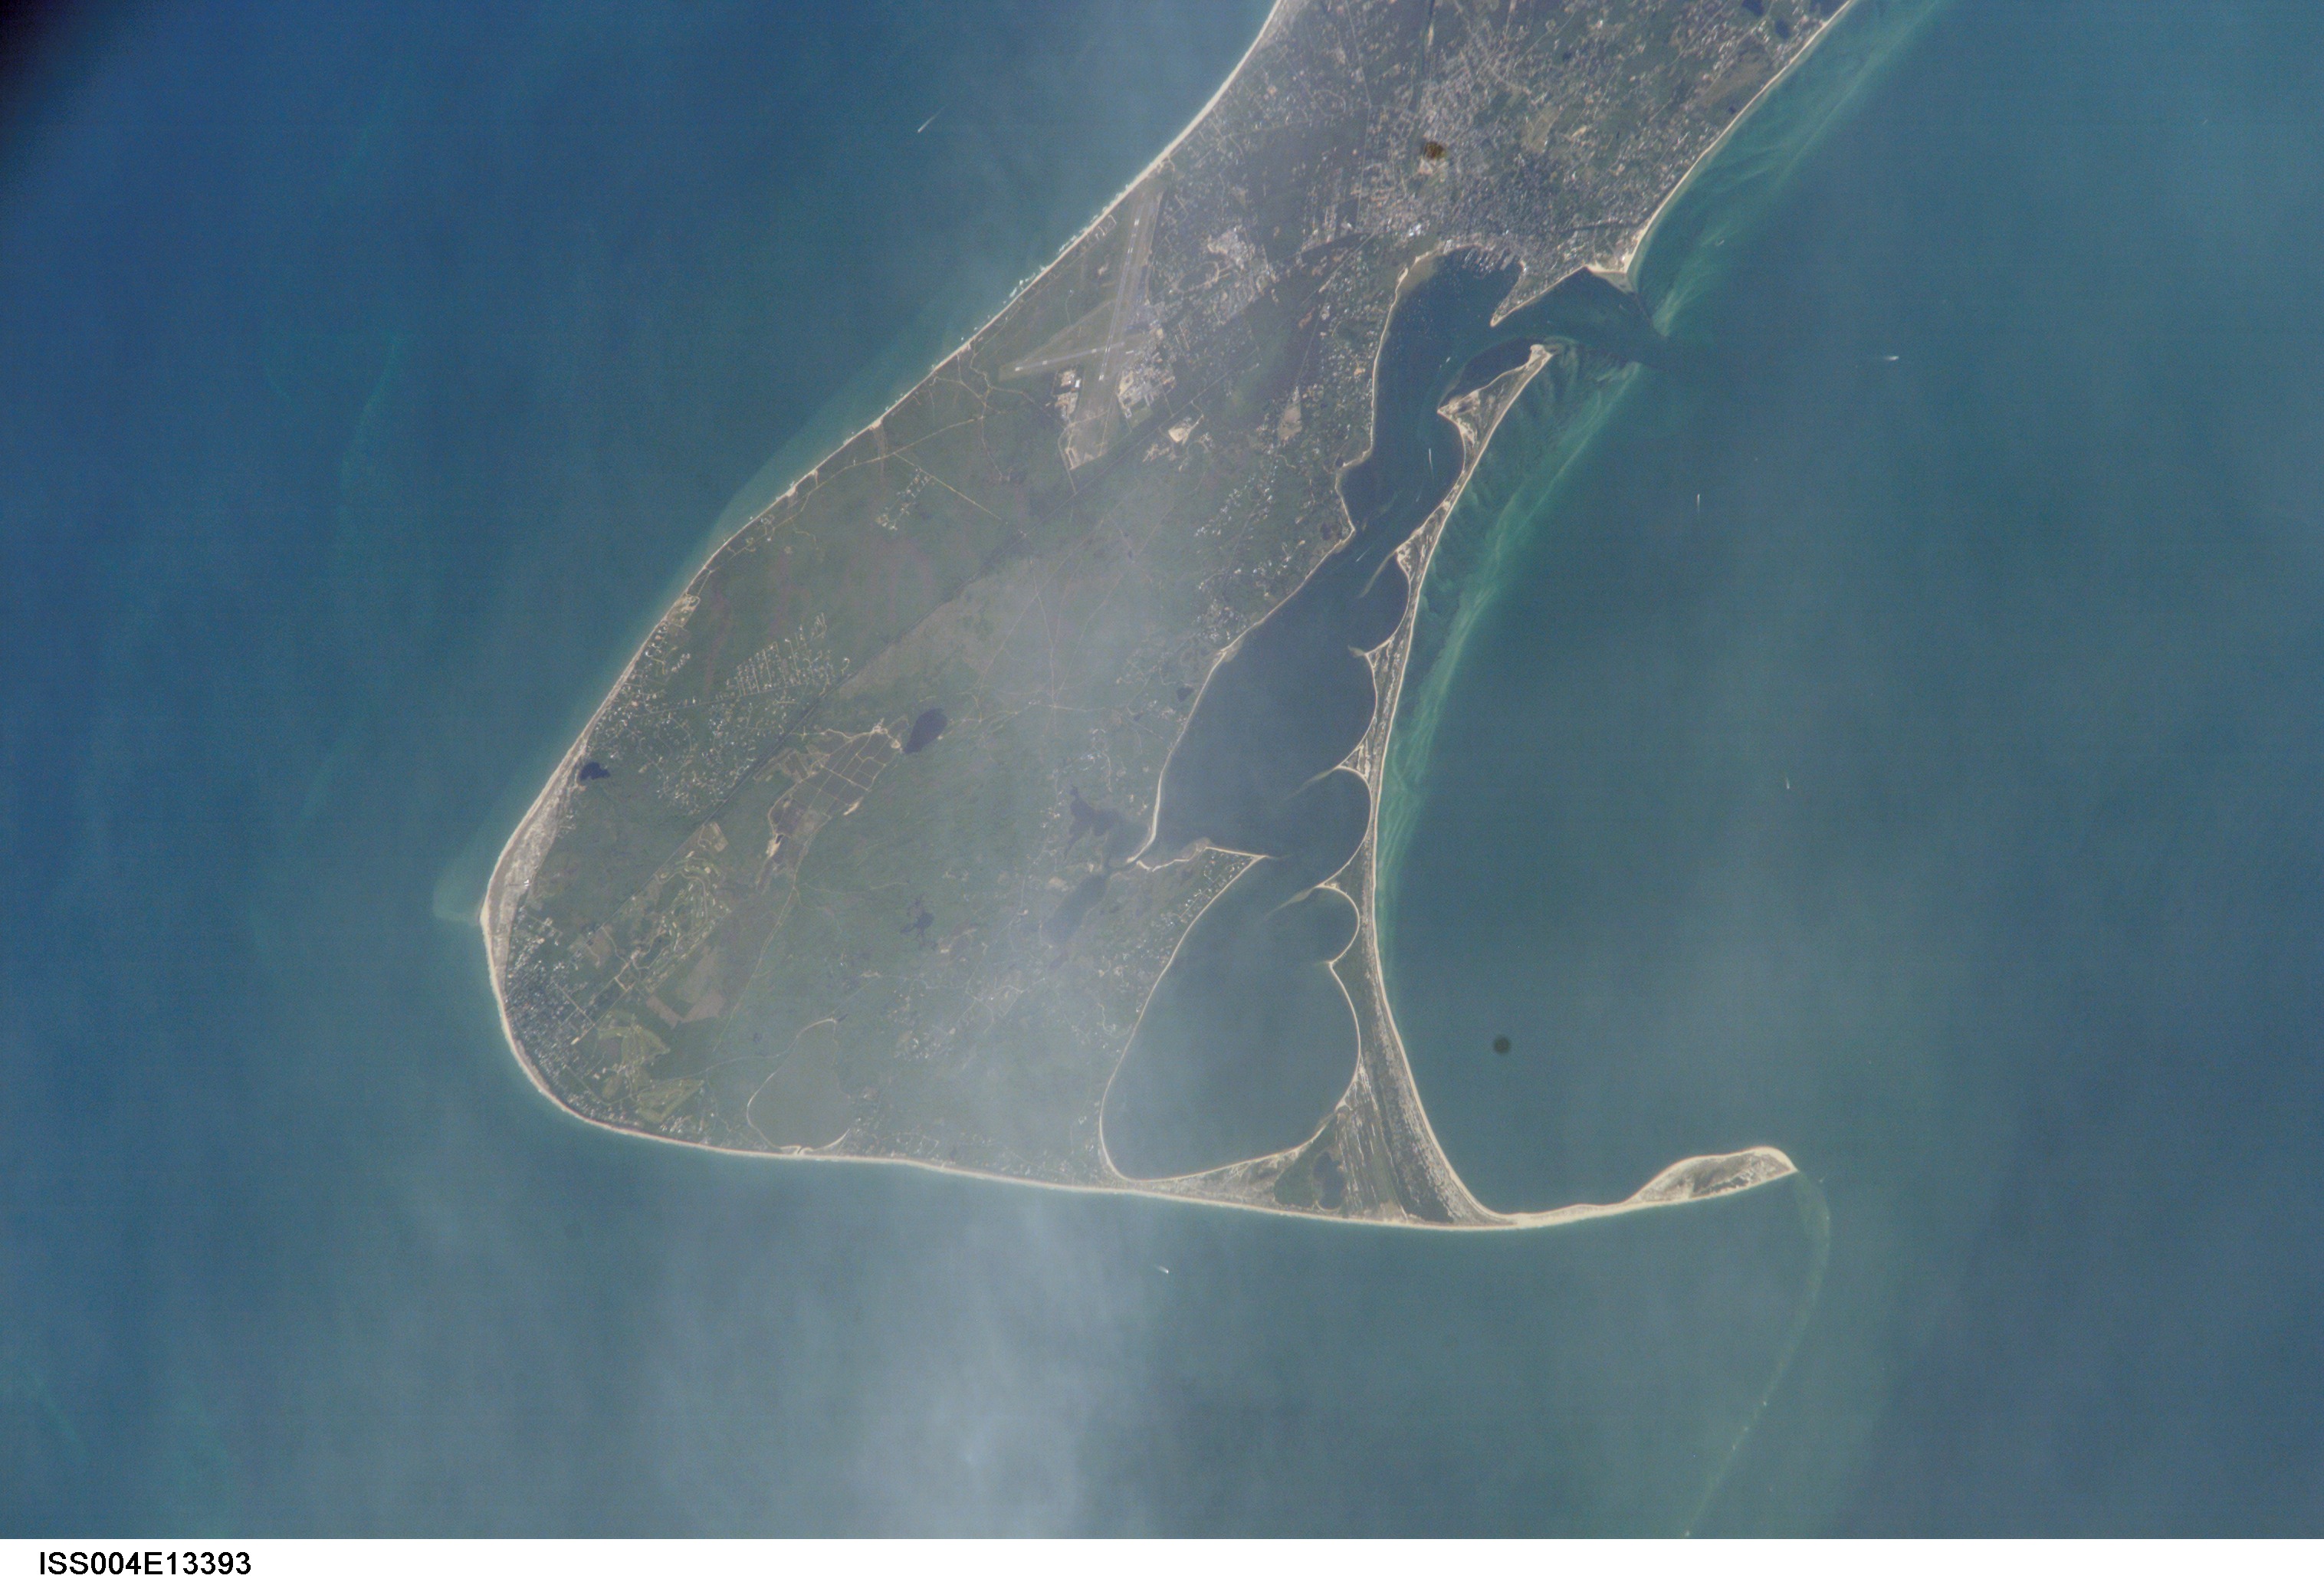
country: USA-MASSACHUSETTS
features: NANTUCKET ISLAND
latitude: 41.5
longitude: -70.0
